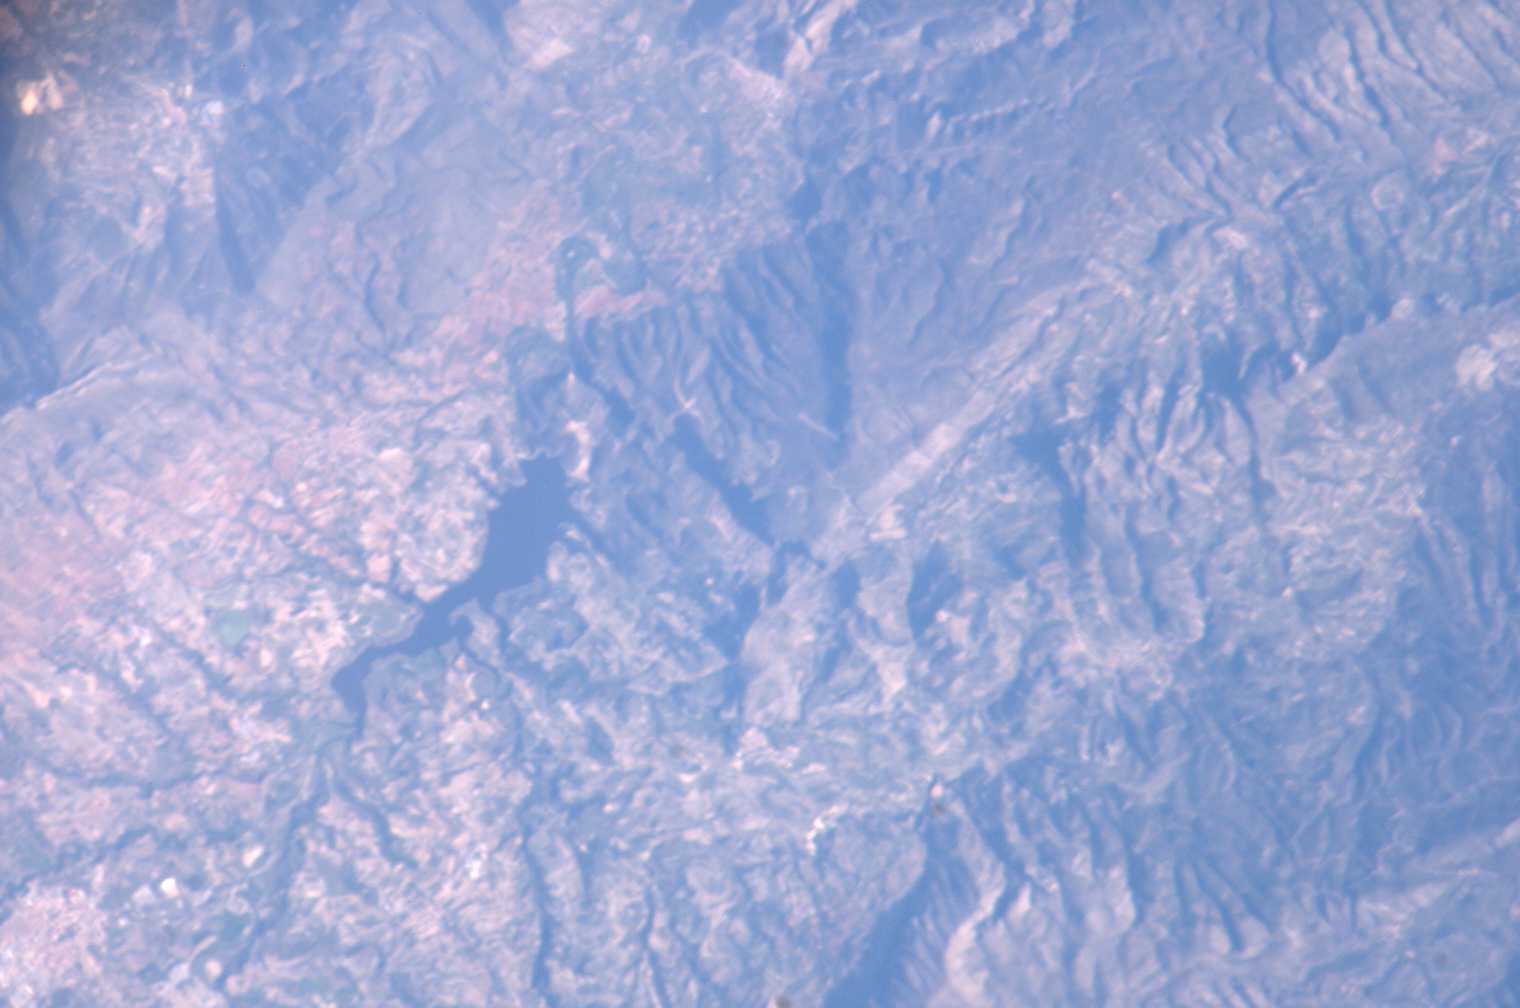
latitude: 38.8
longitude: -0.2
